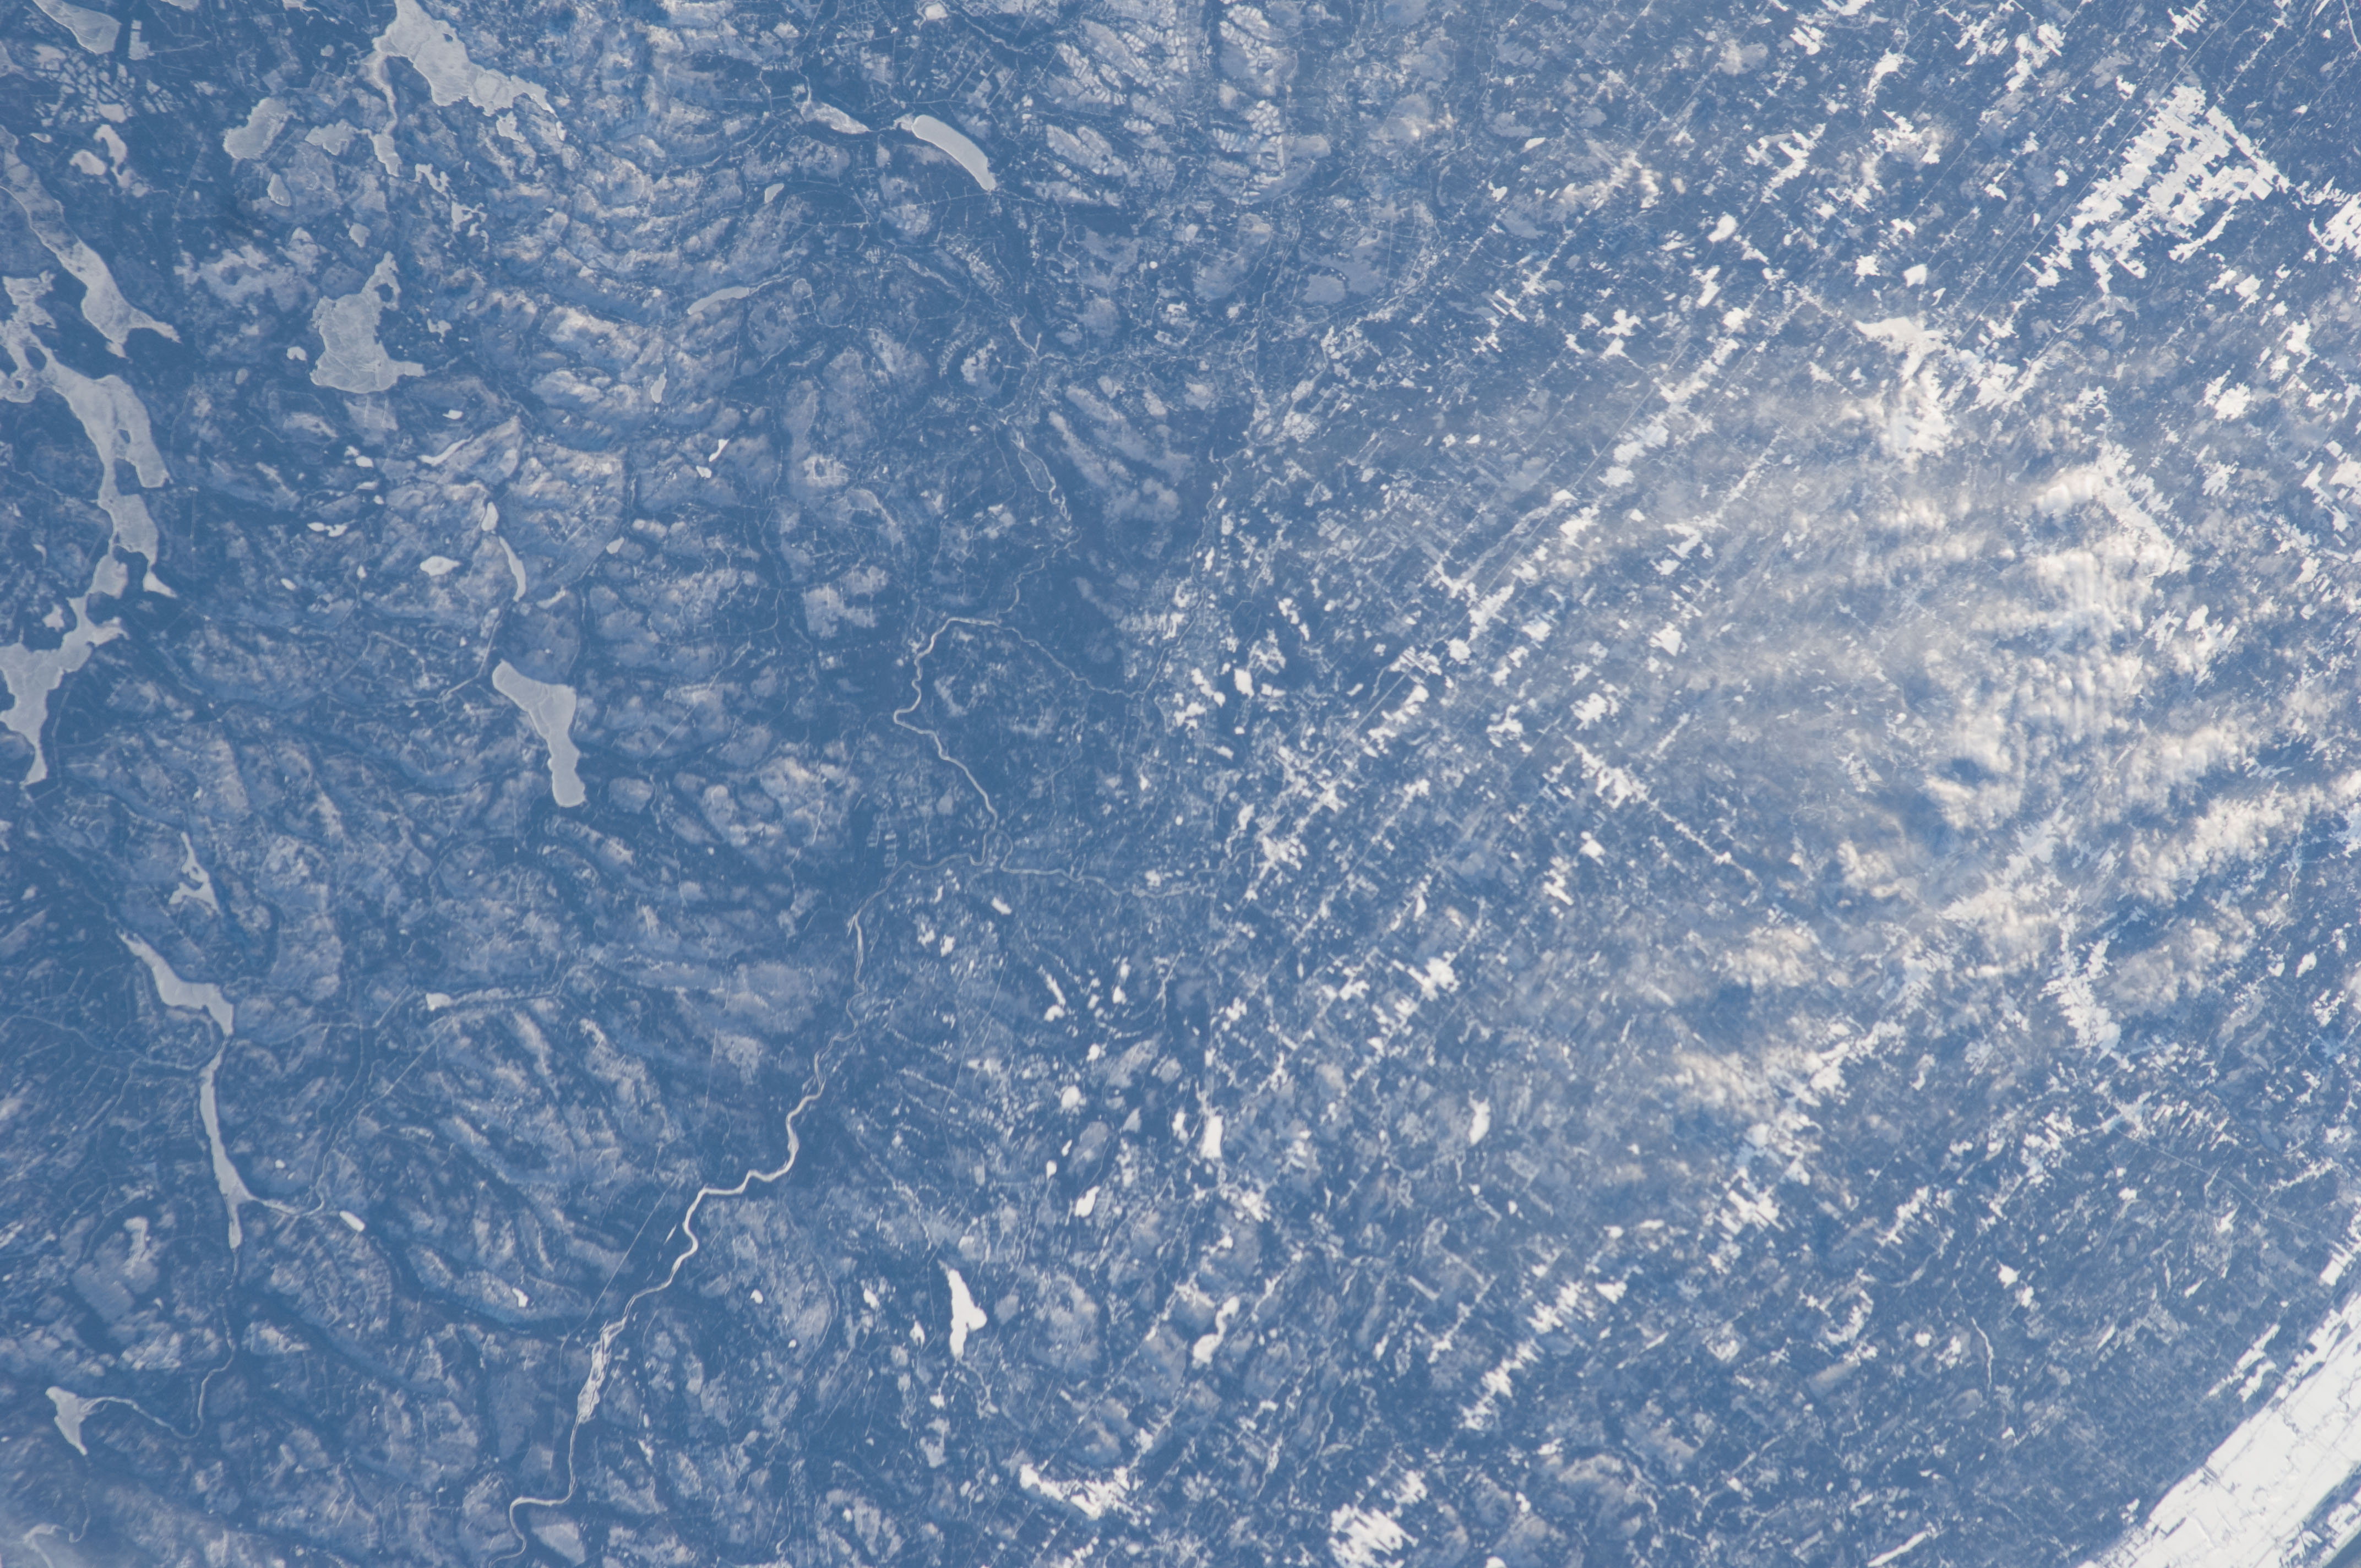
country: USA-MAINE
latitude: 46.5
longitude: -69.9
